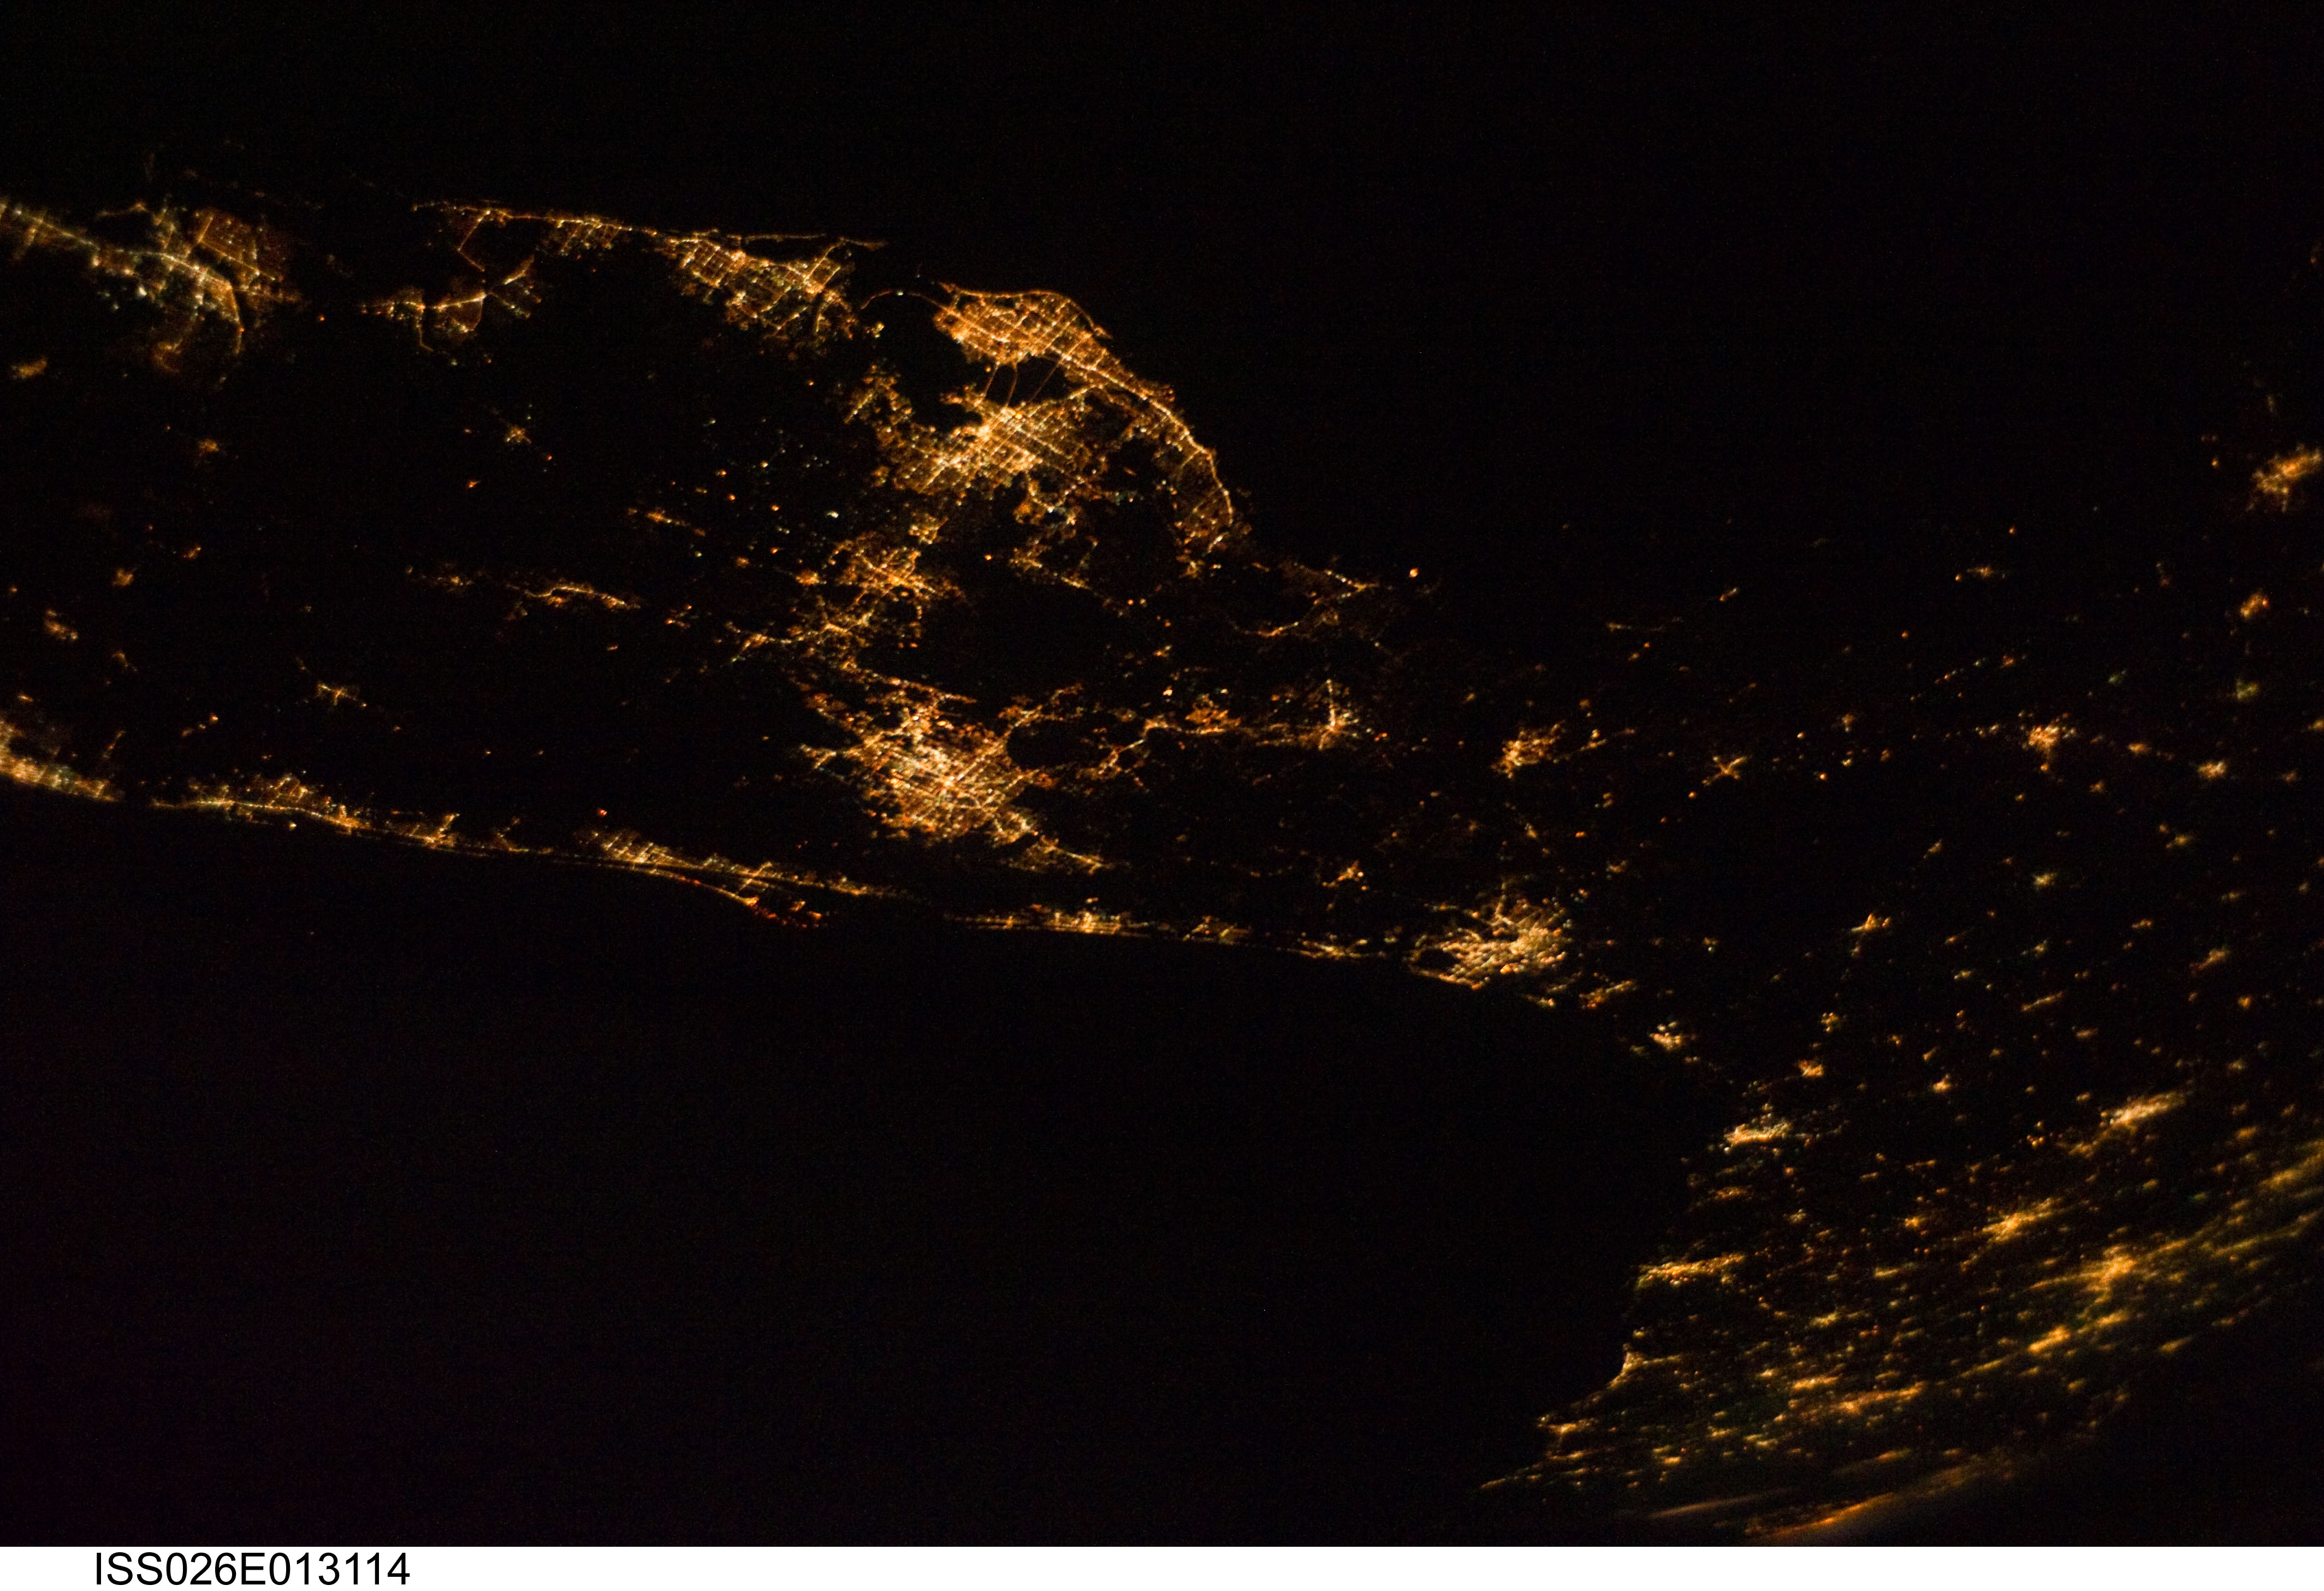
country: USA-FLORIDA
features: PAN-NORTH FLORIDA PEN.-SOUTHEAST UNITED STATES REGION AT NIGHT, EARTH LIMB
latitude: 29.0
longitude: -82.0
